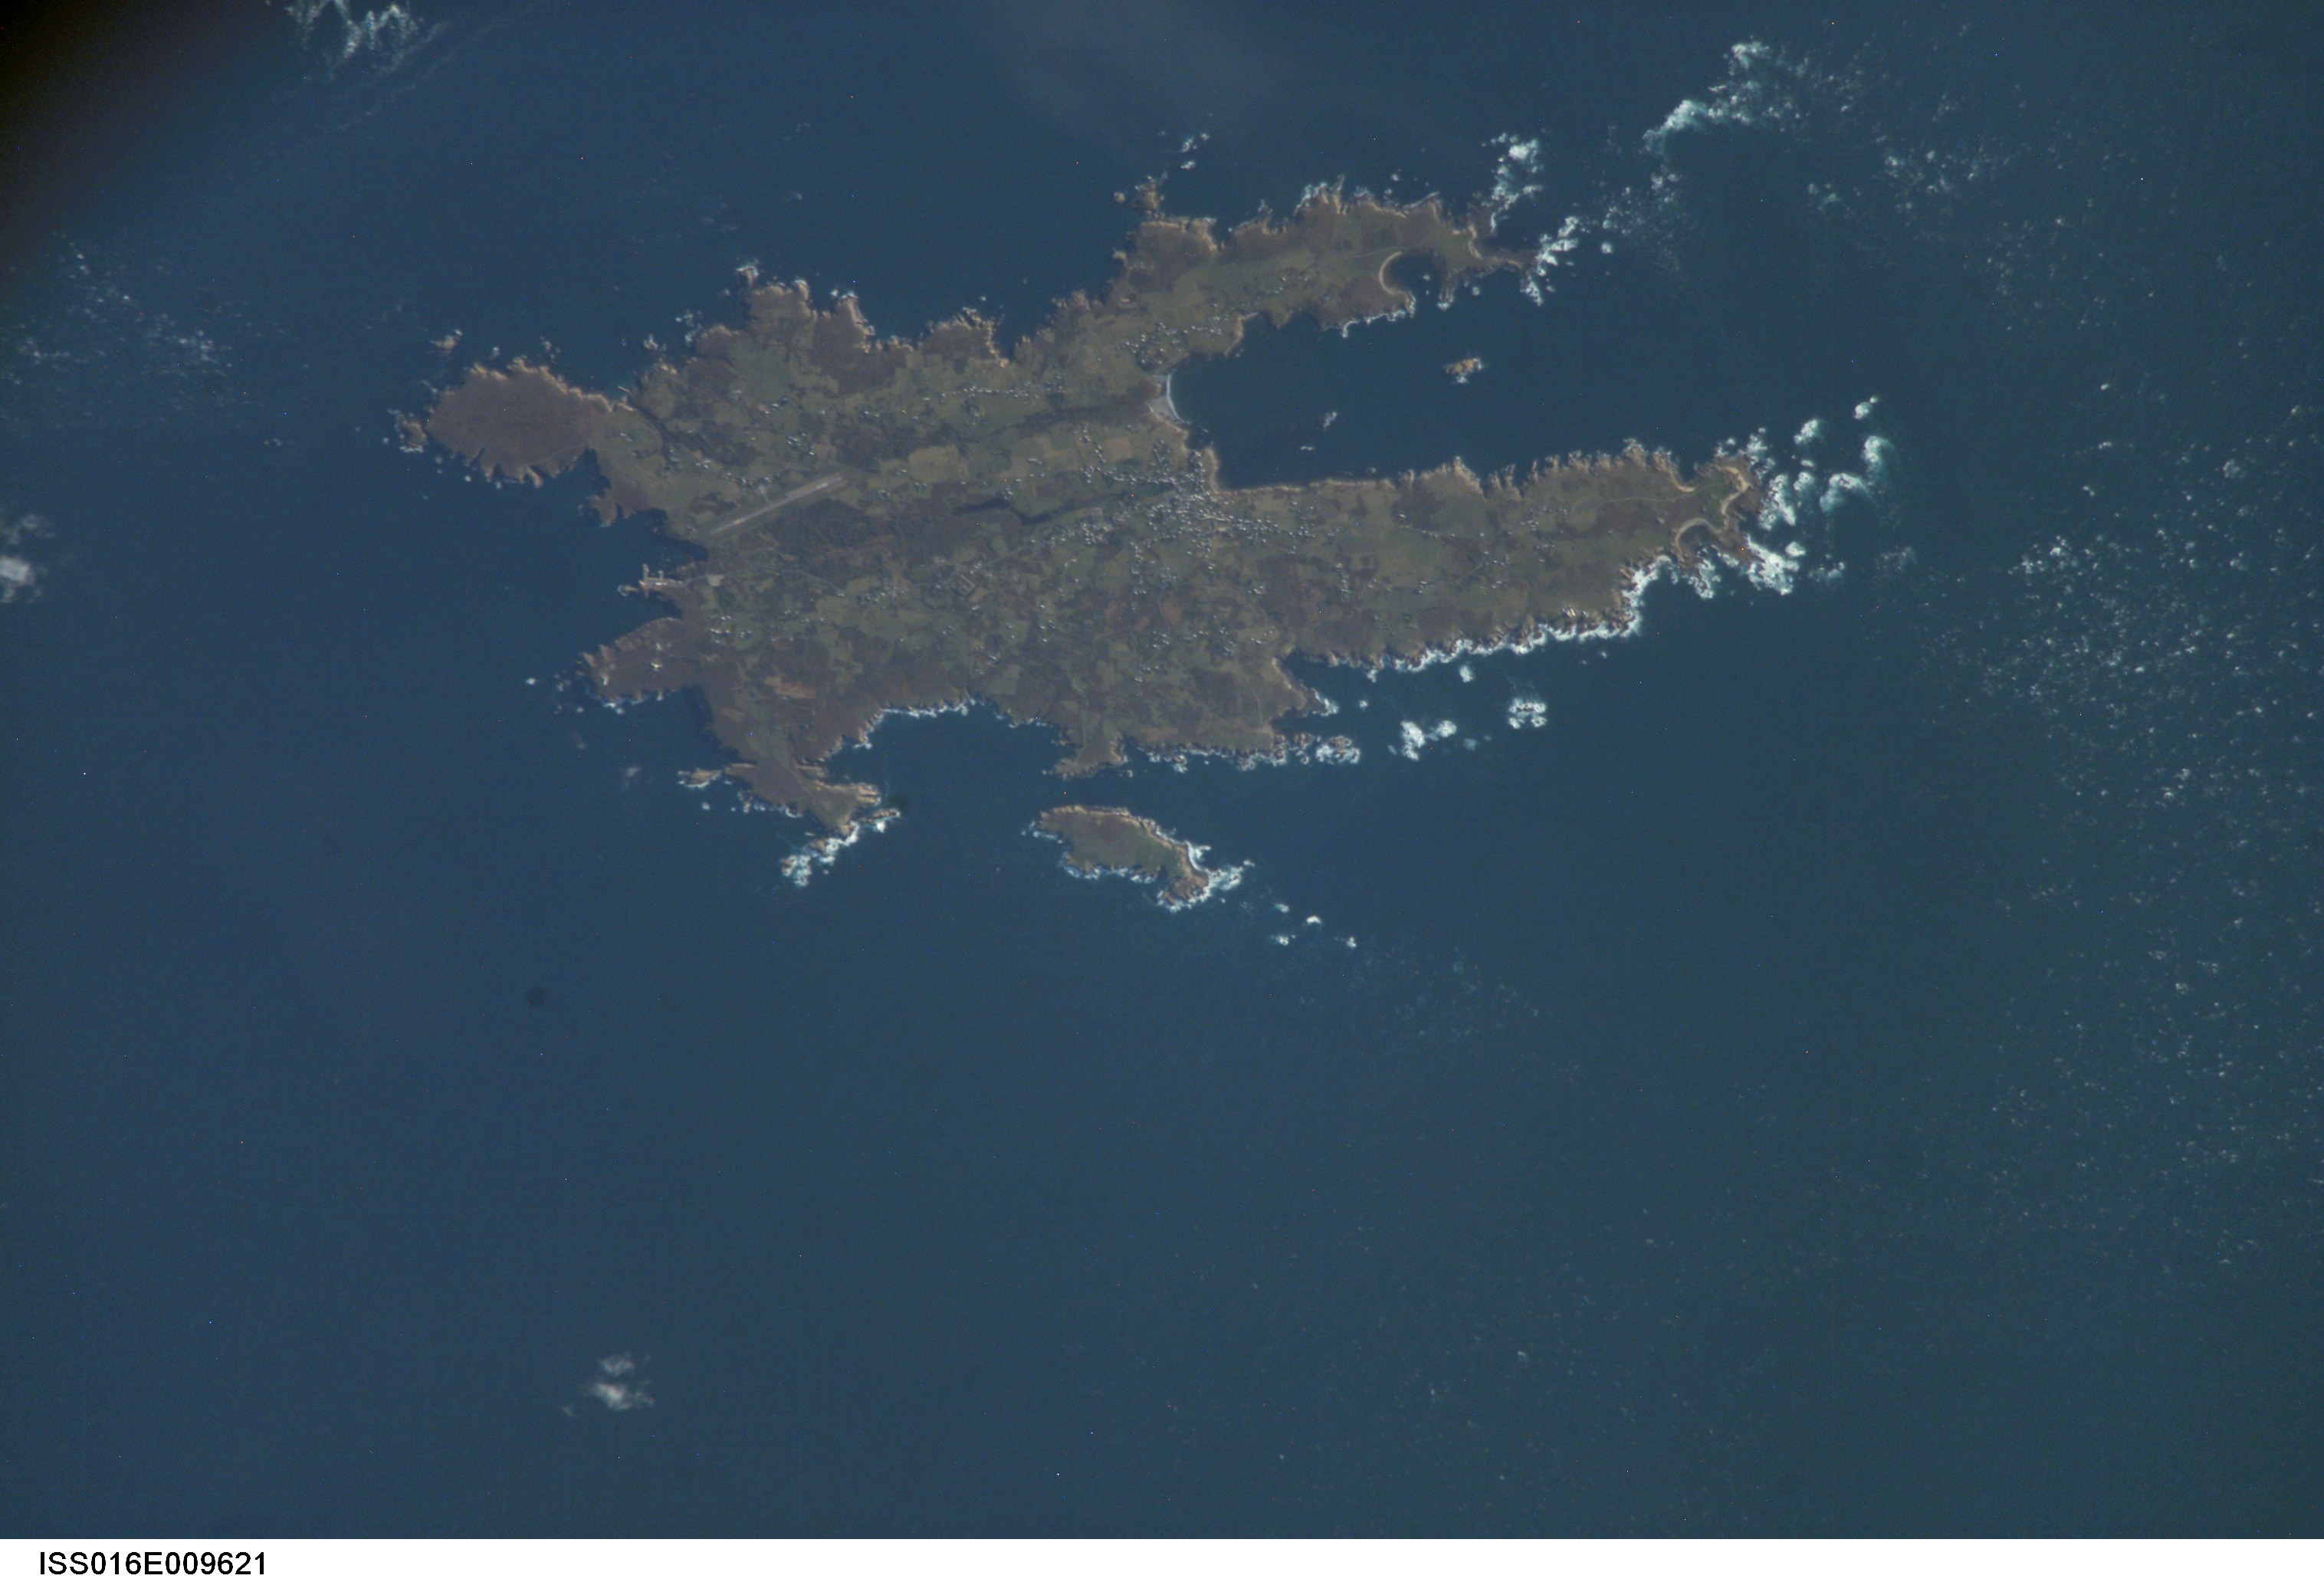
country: FRANCE
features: OUESSANT I., ENGLISH CHANNEL
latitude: 48.5
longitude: -5.1
